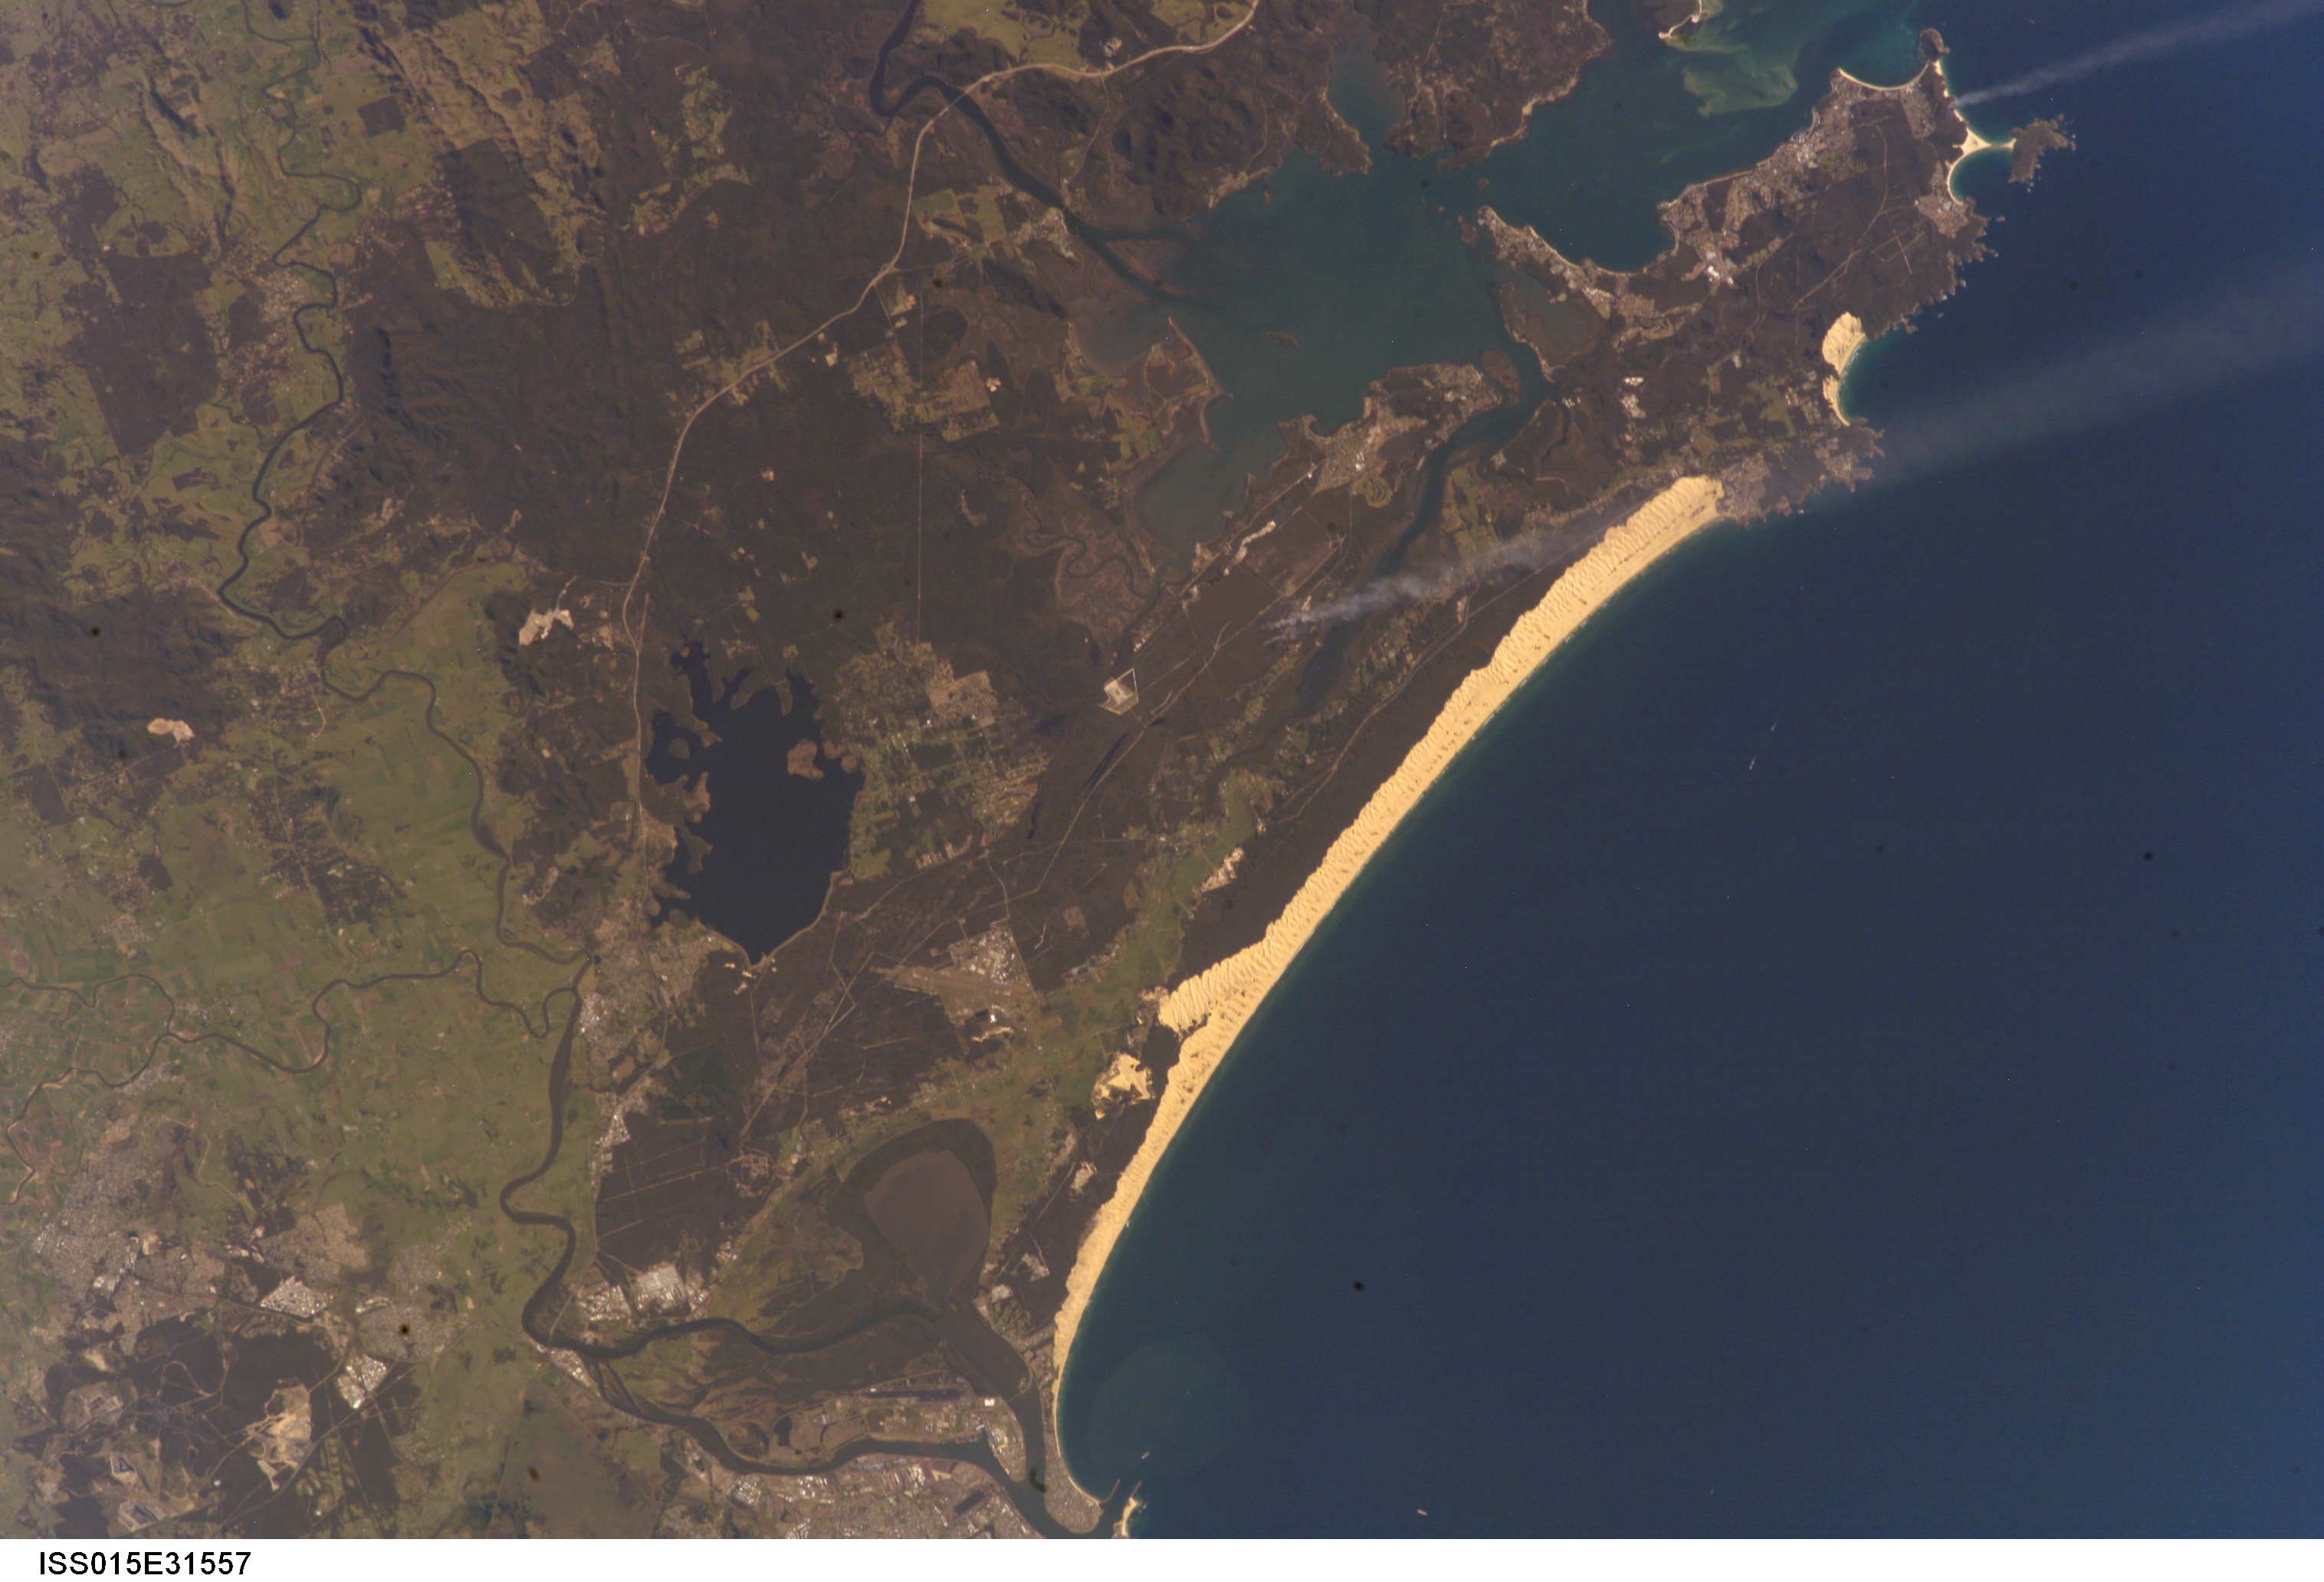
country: AUSTRALIA-NSW
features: GRAHAMSTOWN L., NELSON BAY
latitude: -33.0
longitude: 152.0
